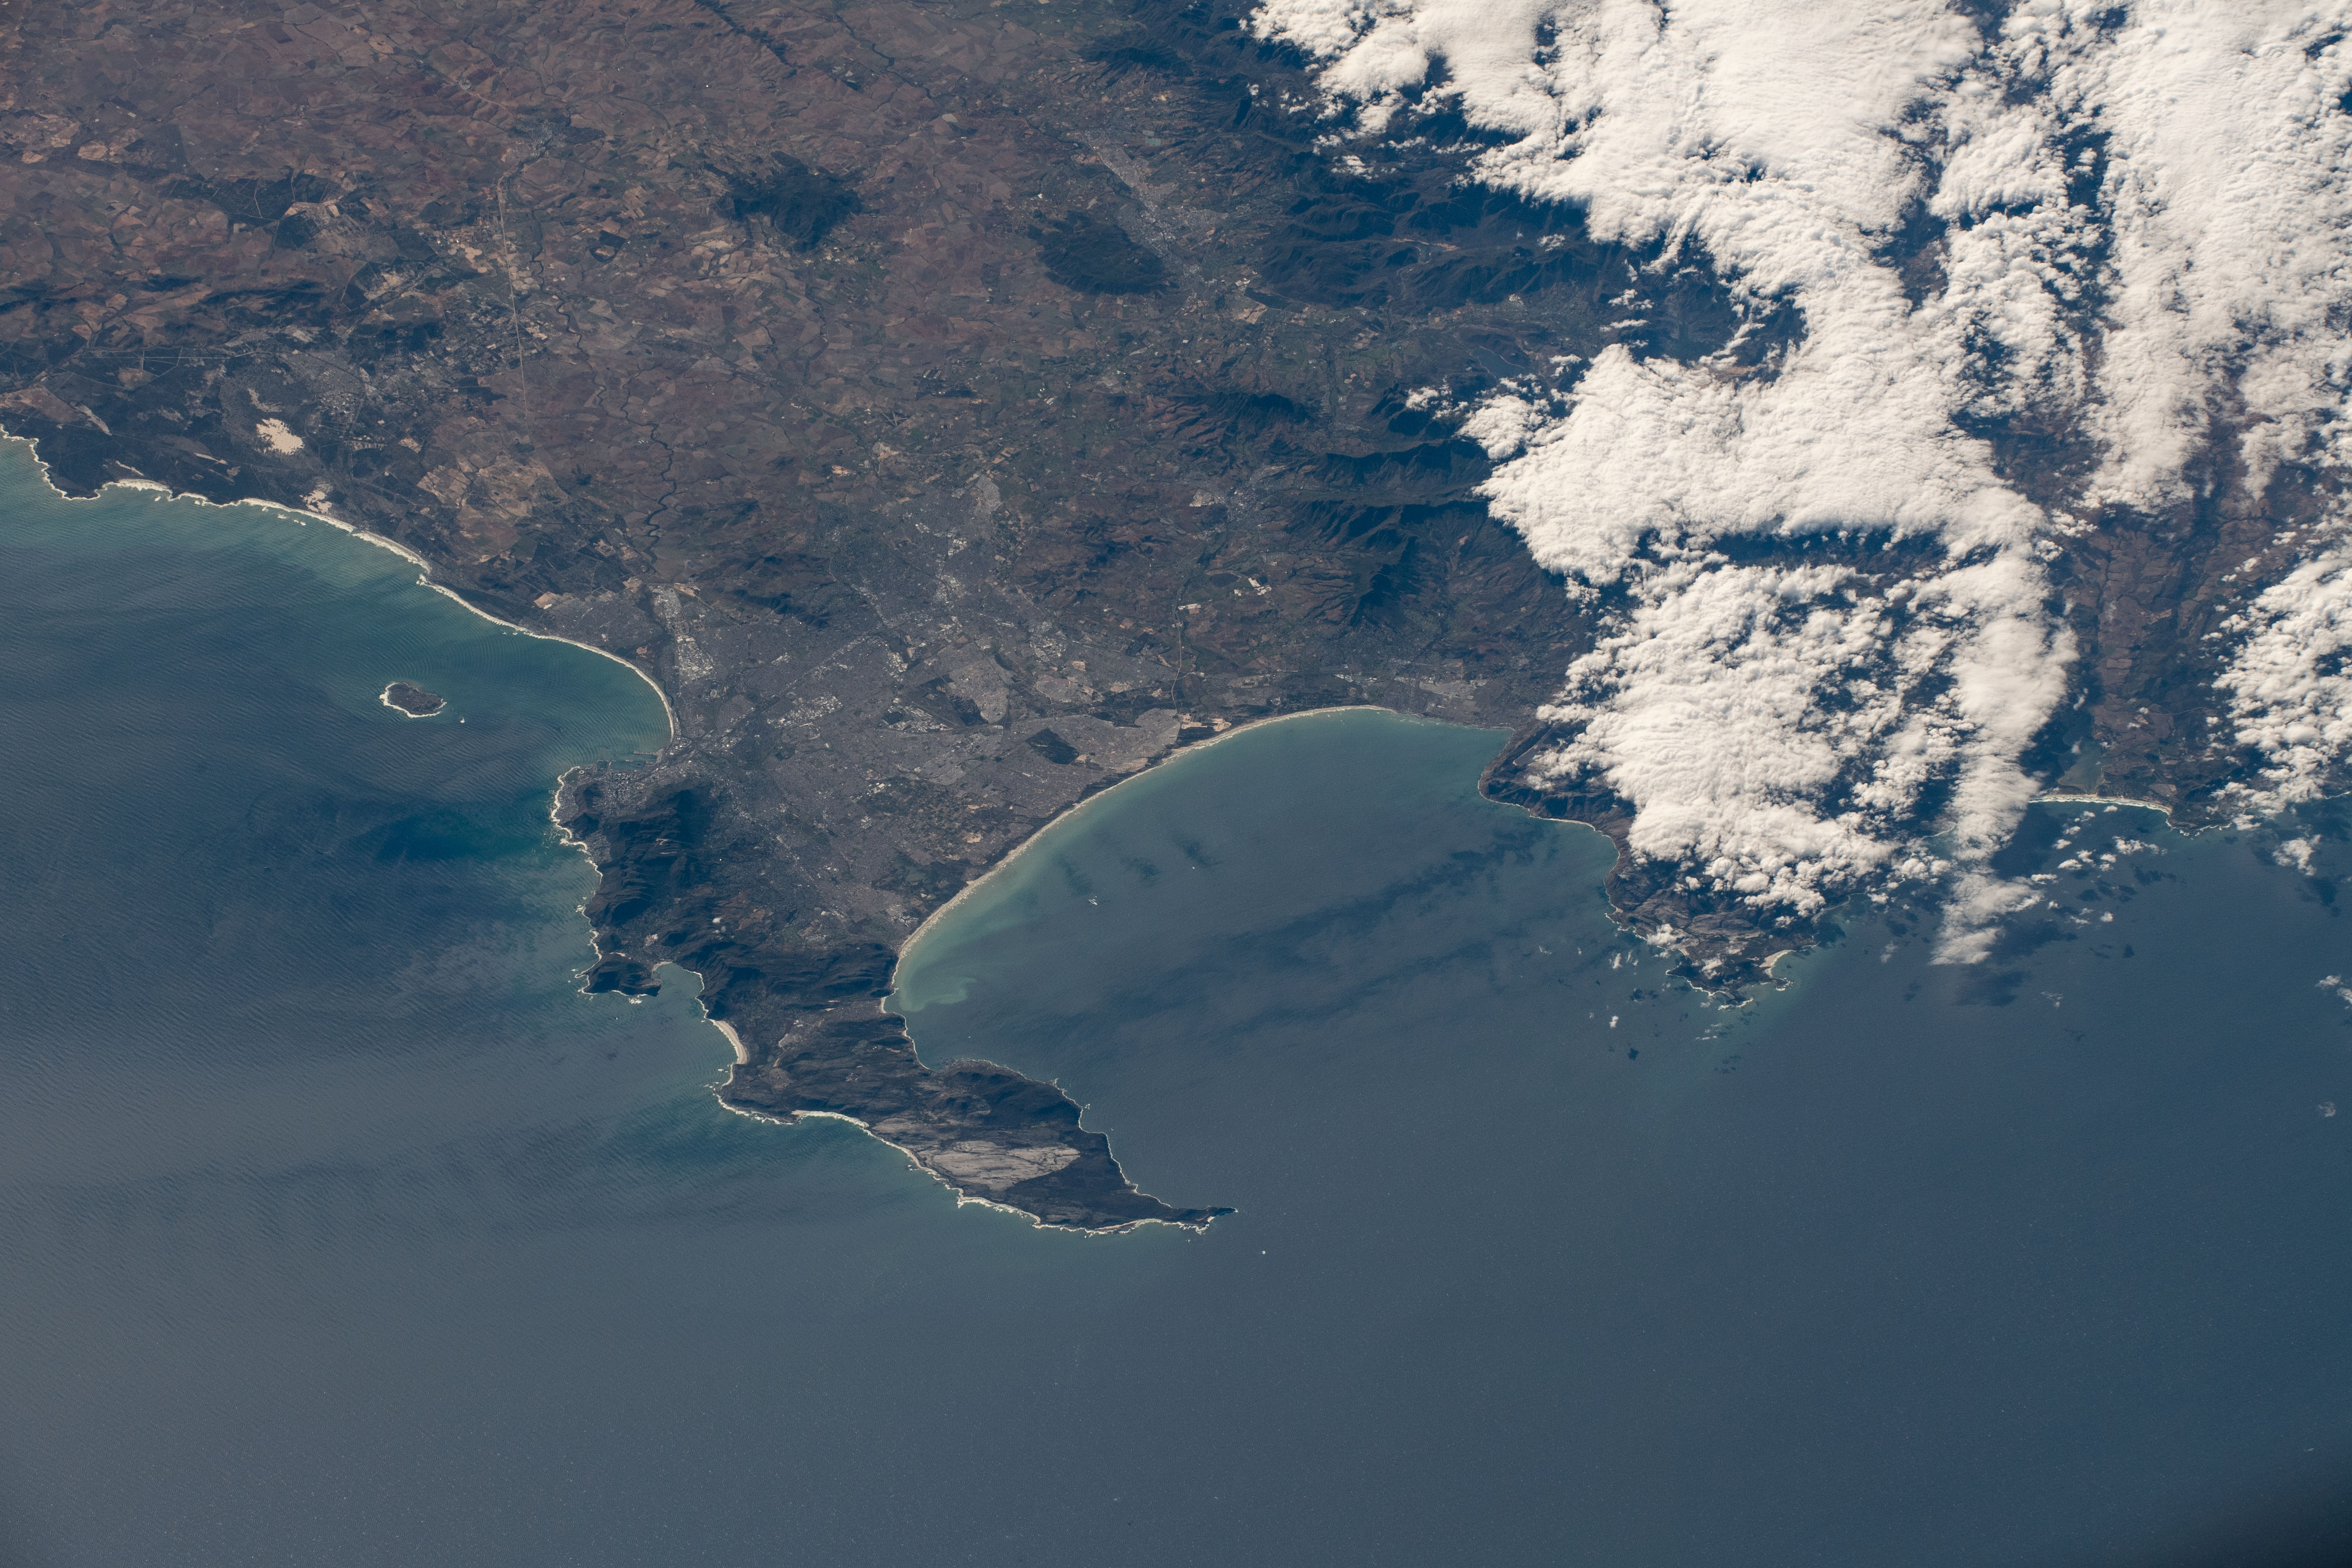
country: REPUBLIC SOUTH AFRICA
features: FALSE BAY,CAPE TOWN
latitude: -34.1
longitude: 18.7
